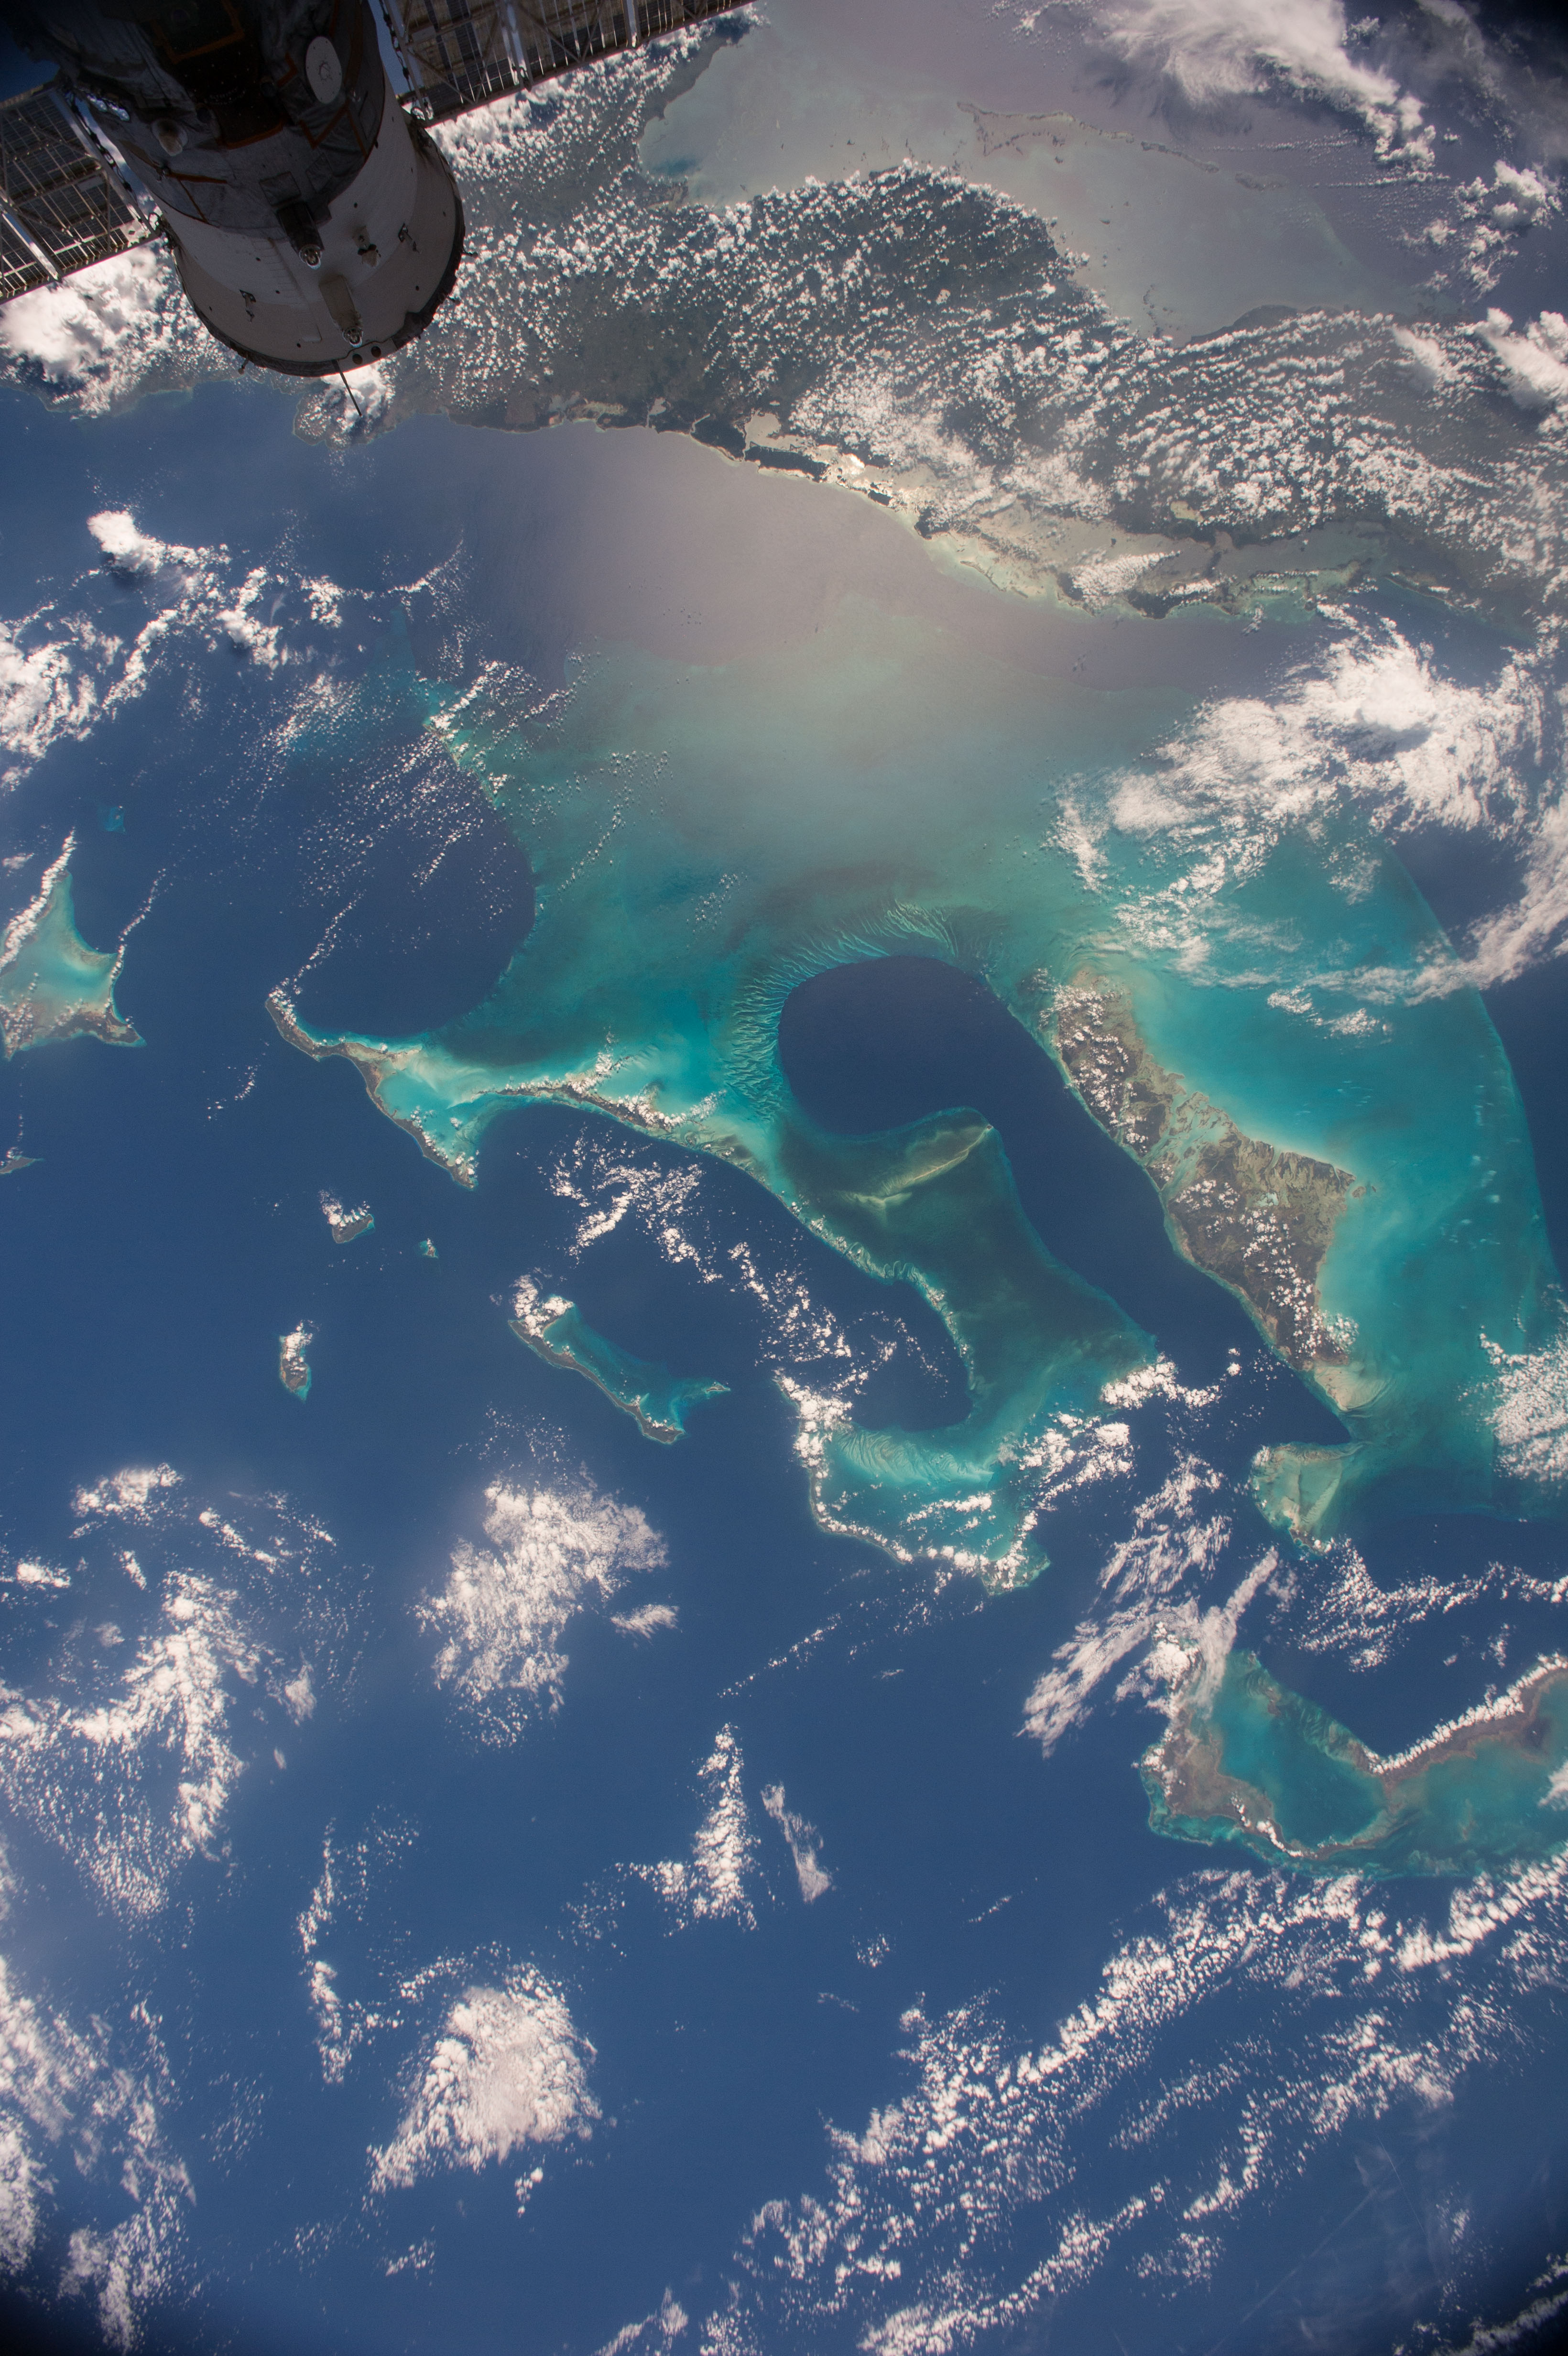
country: BAHAMAS
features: BAHAMAS, CUBA, GREAT BAHAMA BANK, TONGUE OF THE O., CAT I., LONG I.
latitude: 24.0
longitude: -76.5
